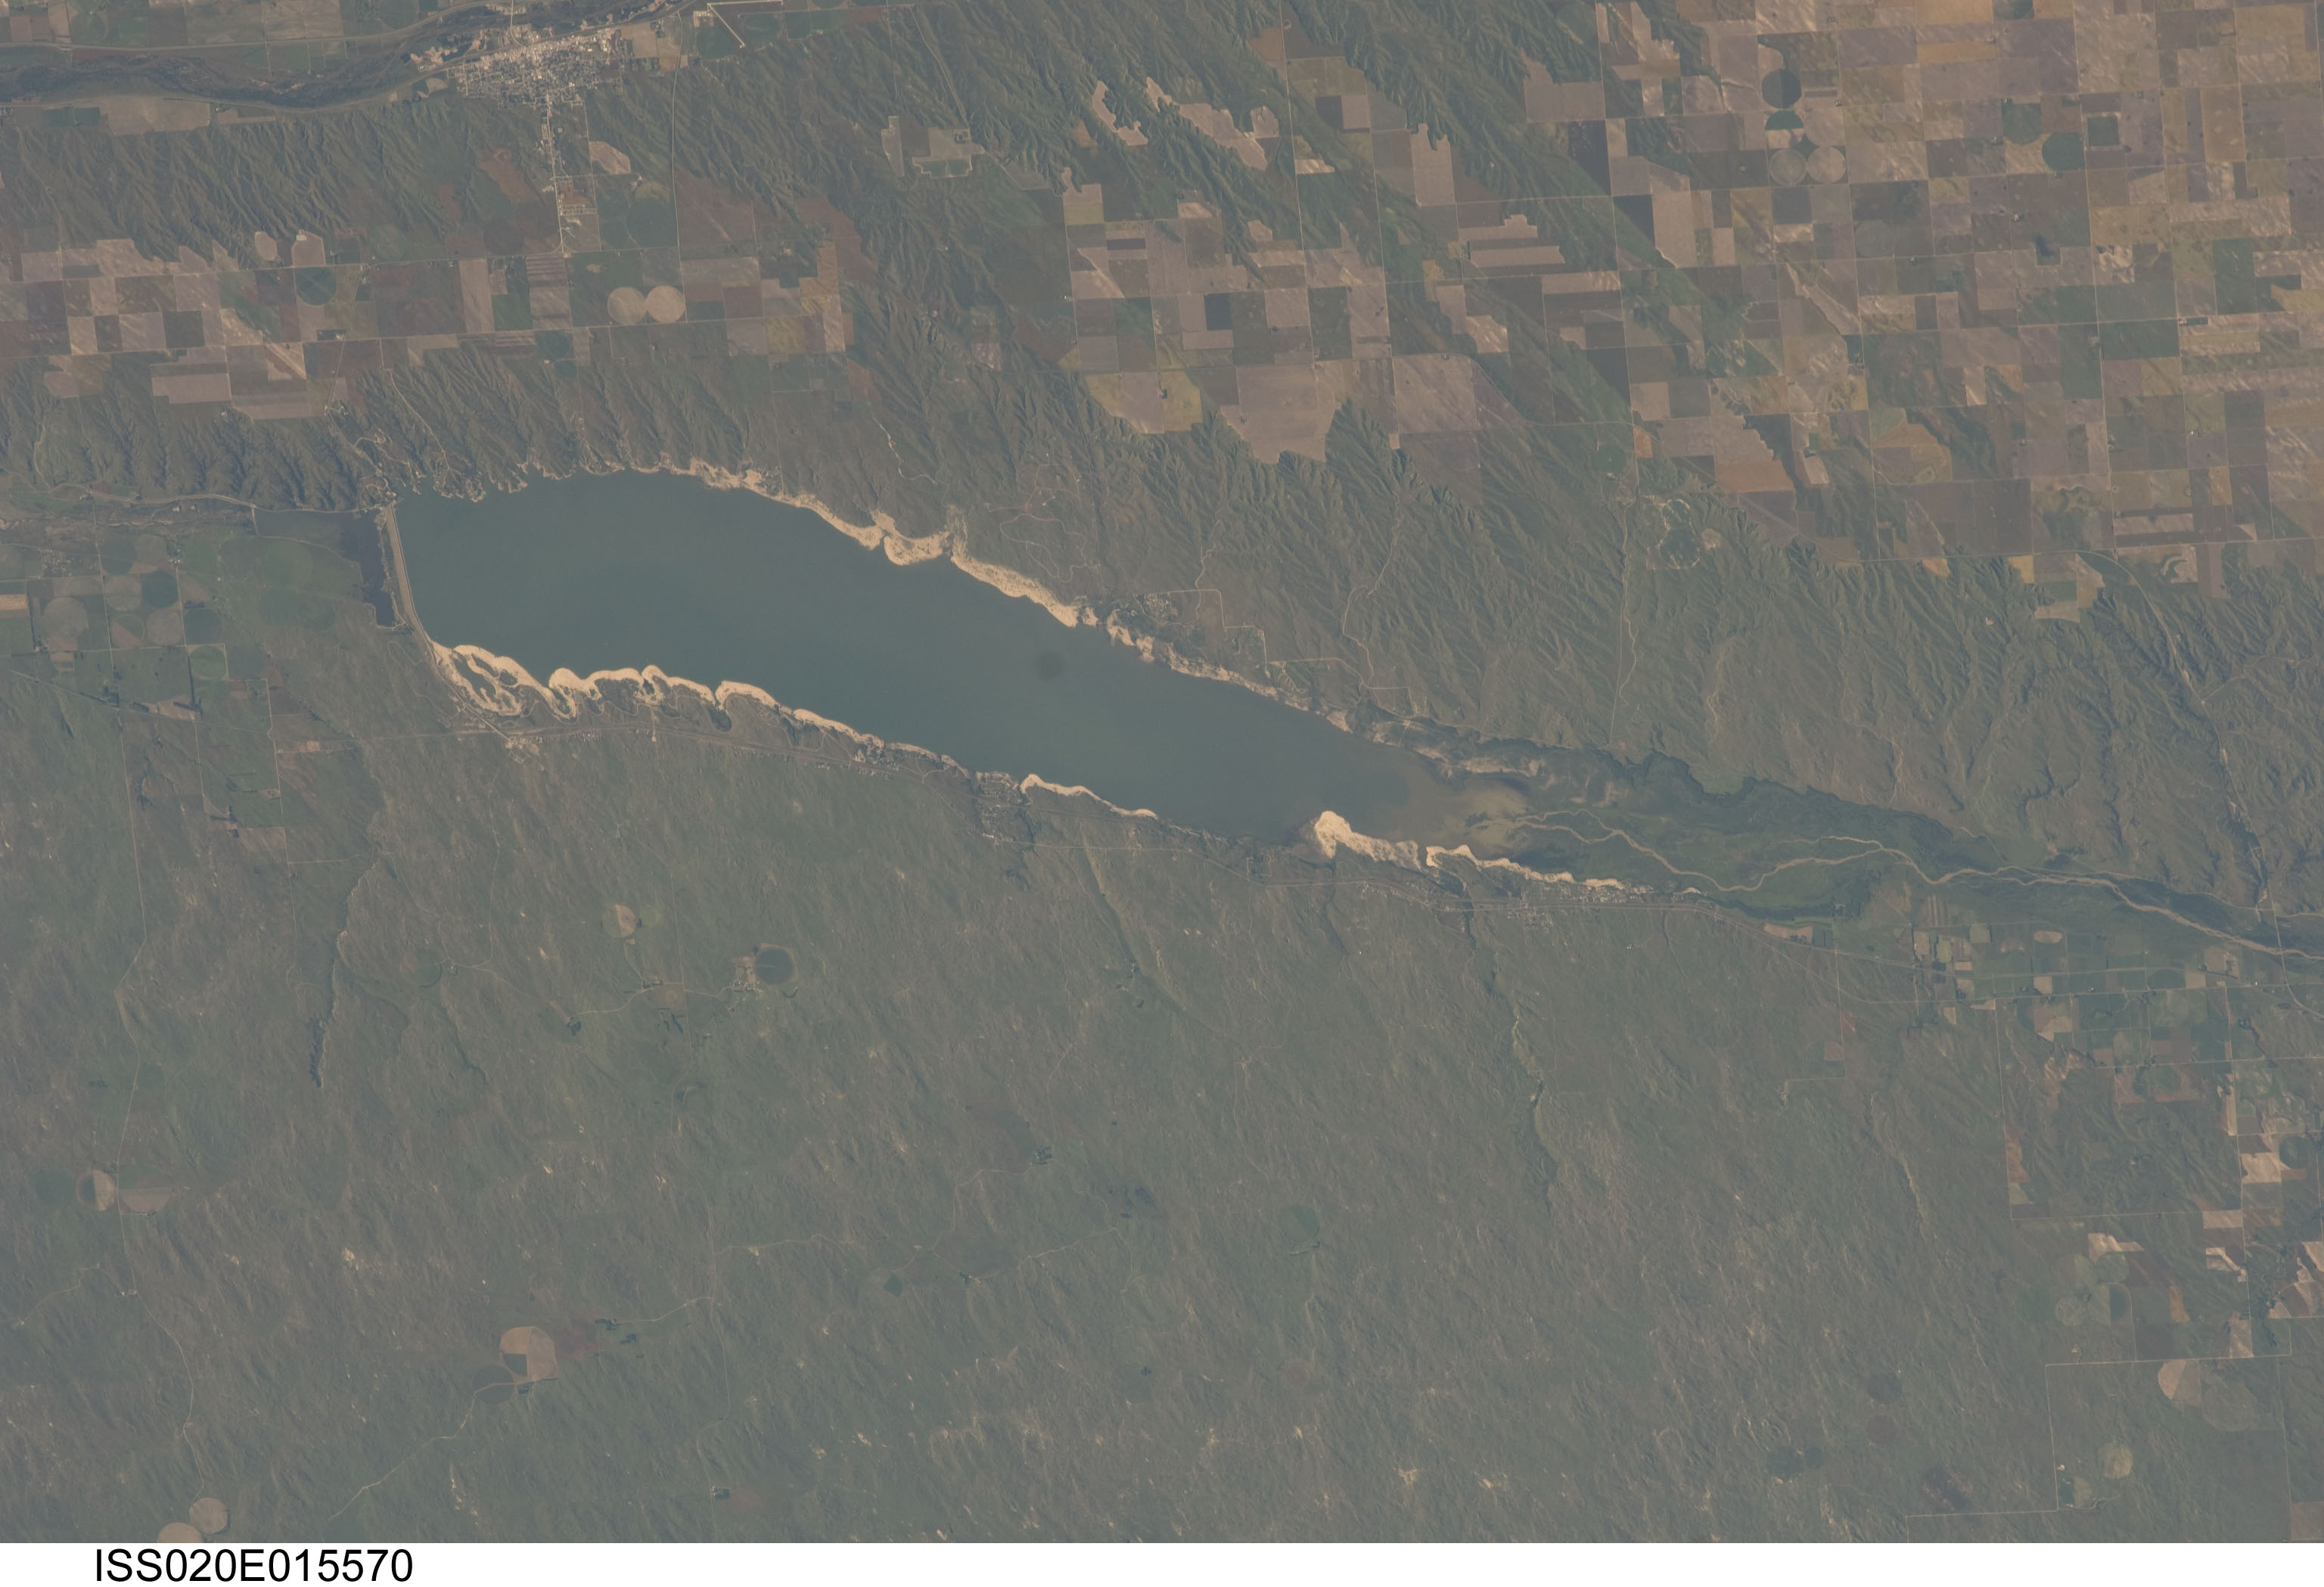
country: USA-NEBRASKA
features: OGALLALA NE,MCCONAUGHY LAKE,NORTH PLATTE RIVER,SEARLE FIELD AIRPORT (KOGA),BELMAR NE
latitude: 41.3
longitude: -101.9
